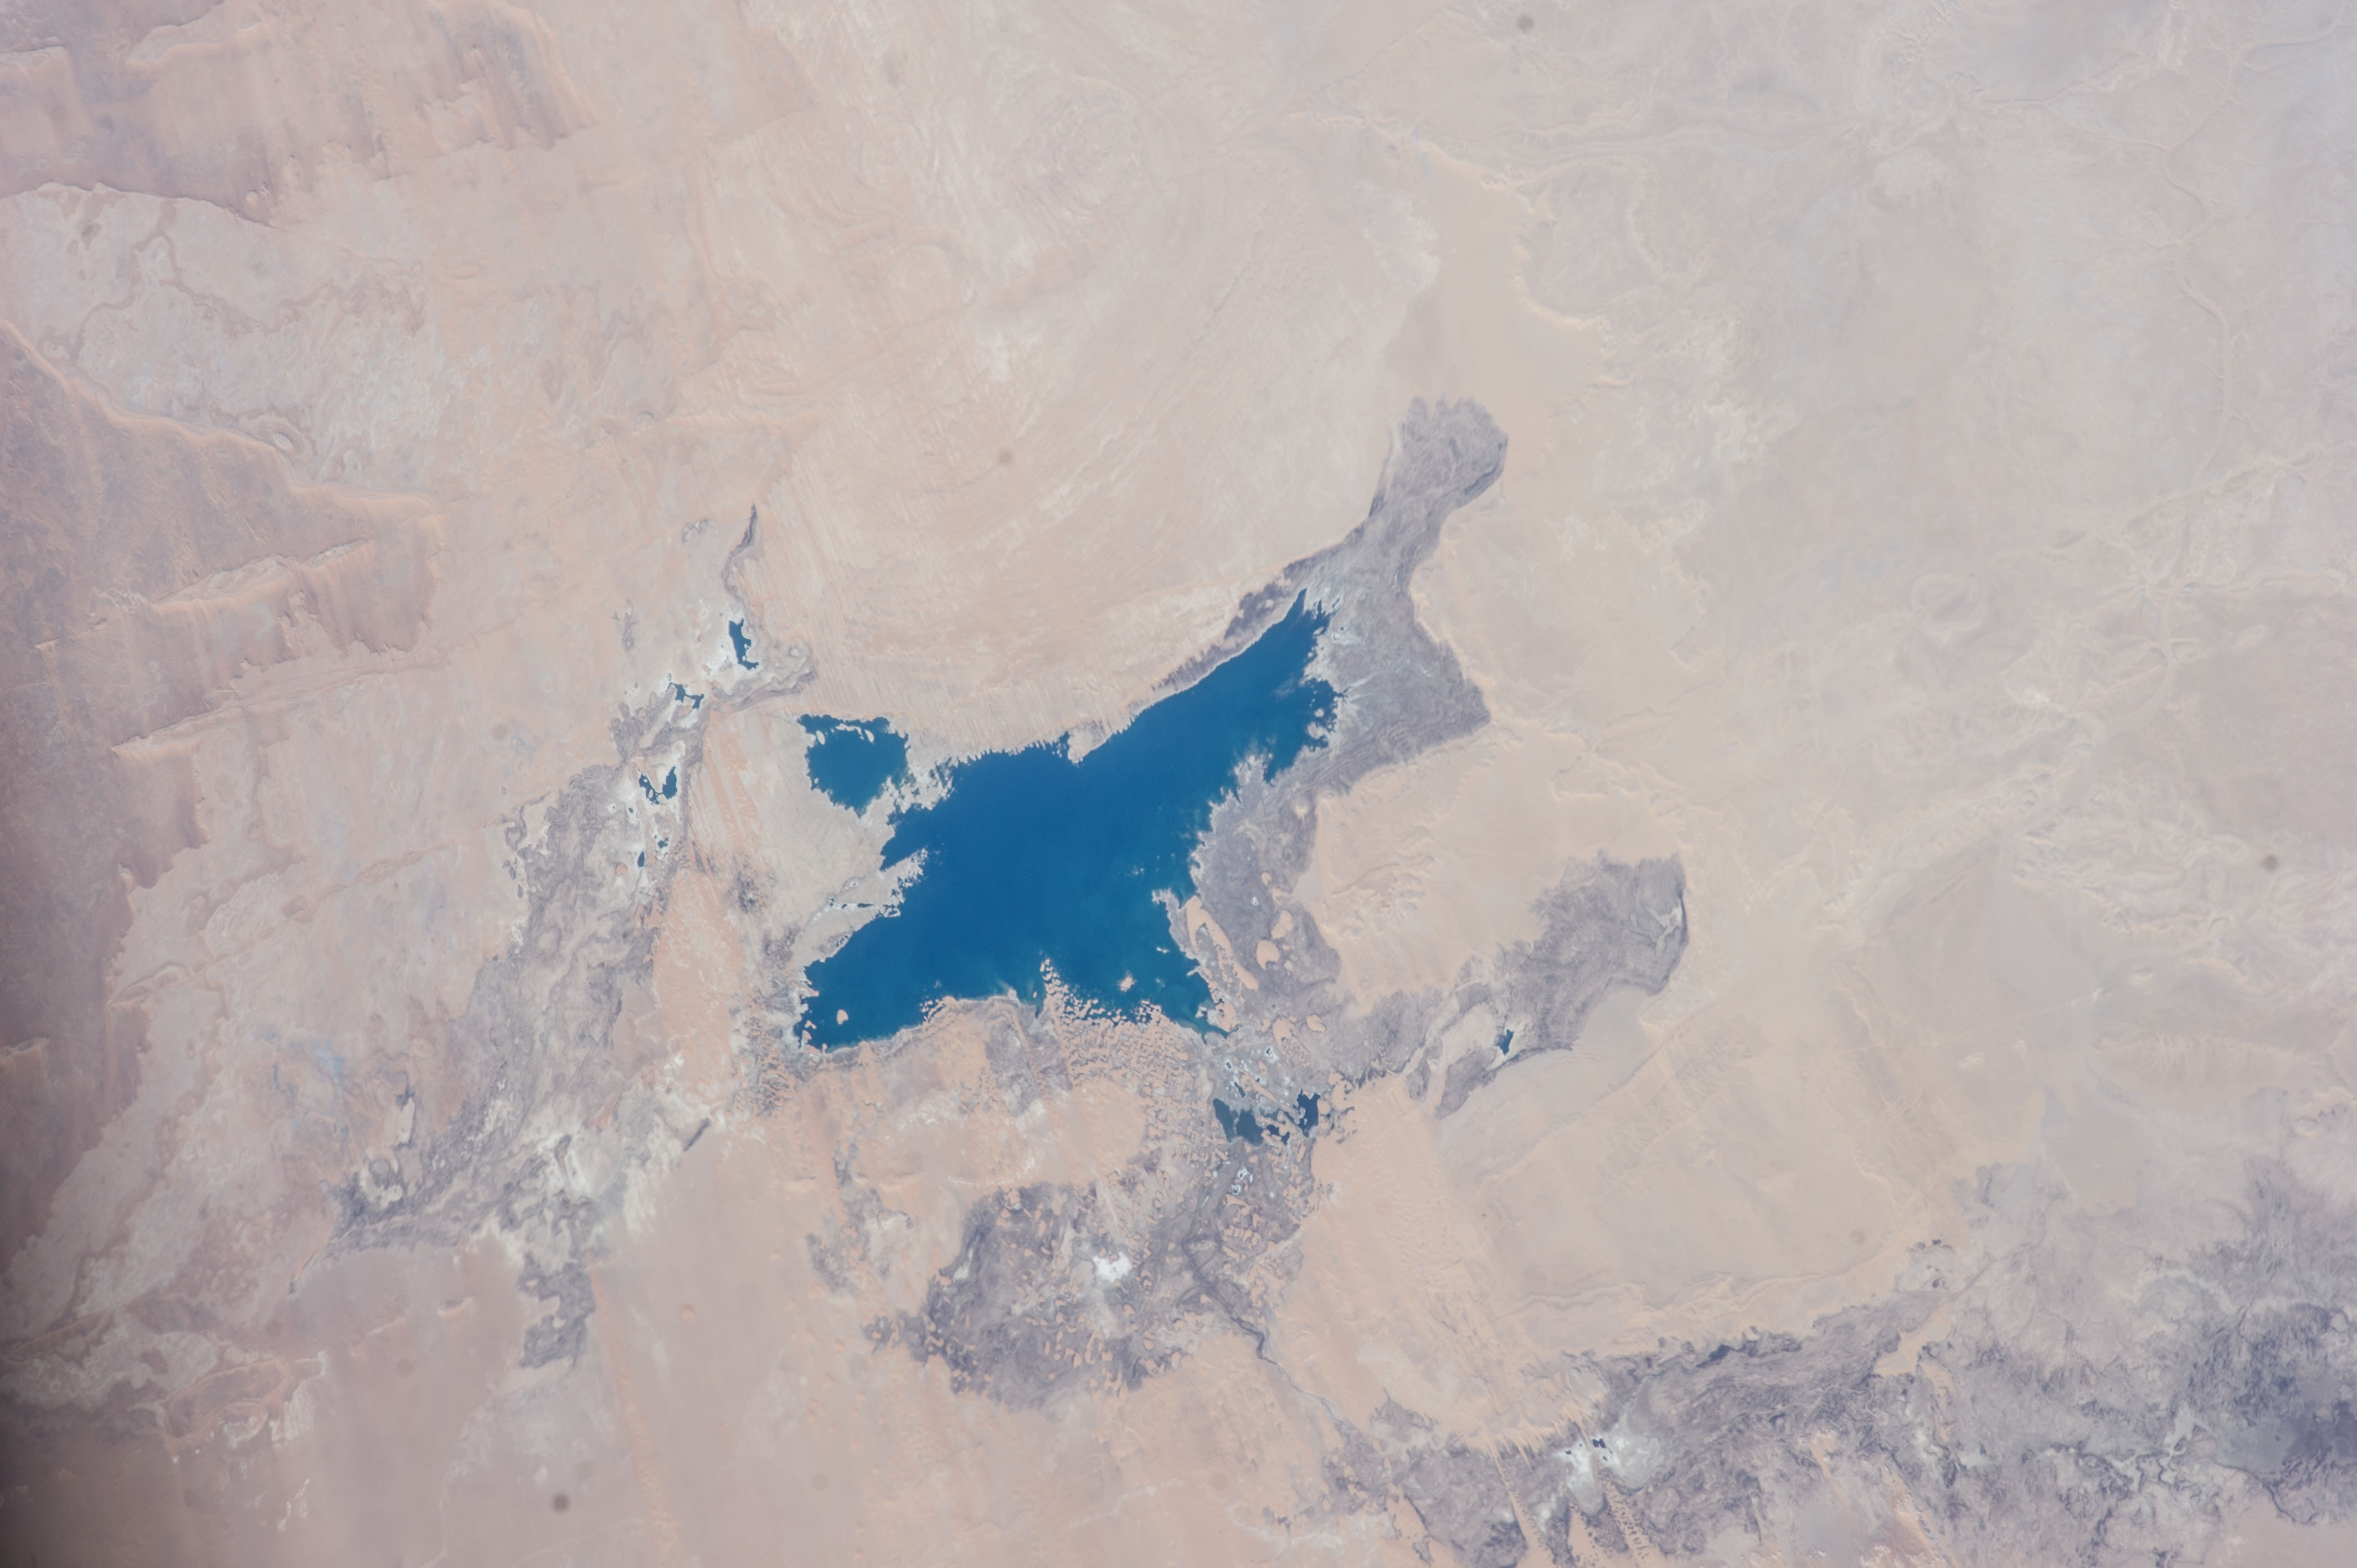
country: EGYPT
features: TOSHKA LAKES, SAND DUNES
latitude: 23.4
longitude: 30.6
